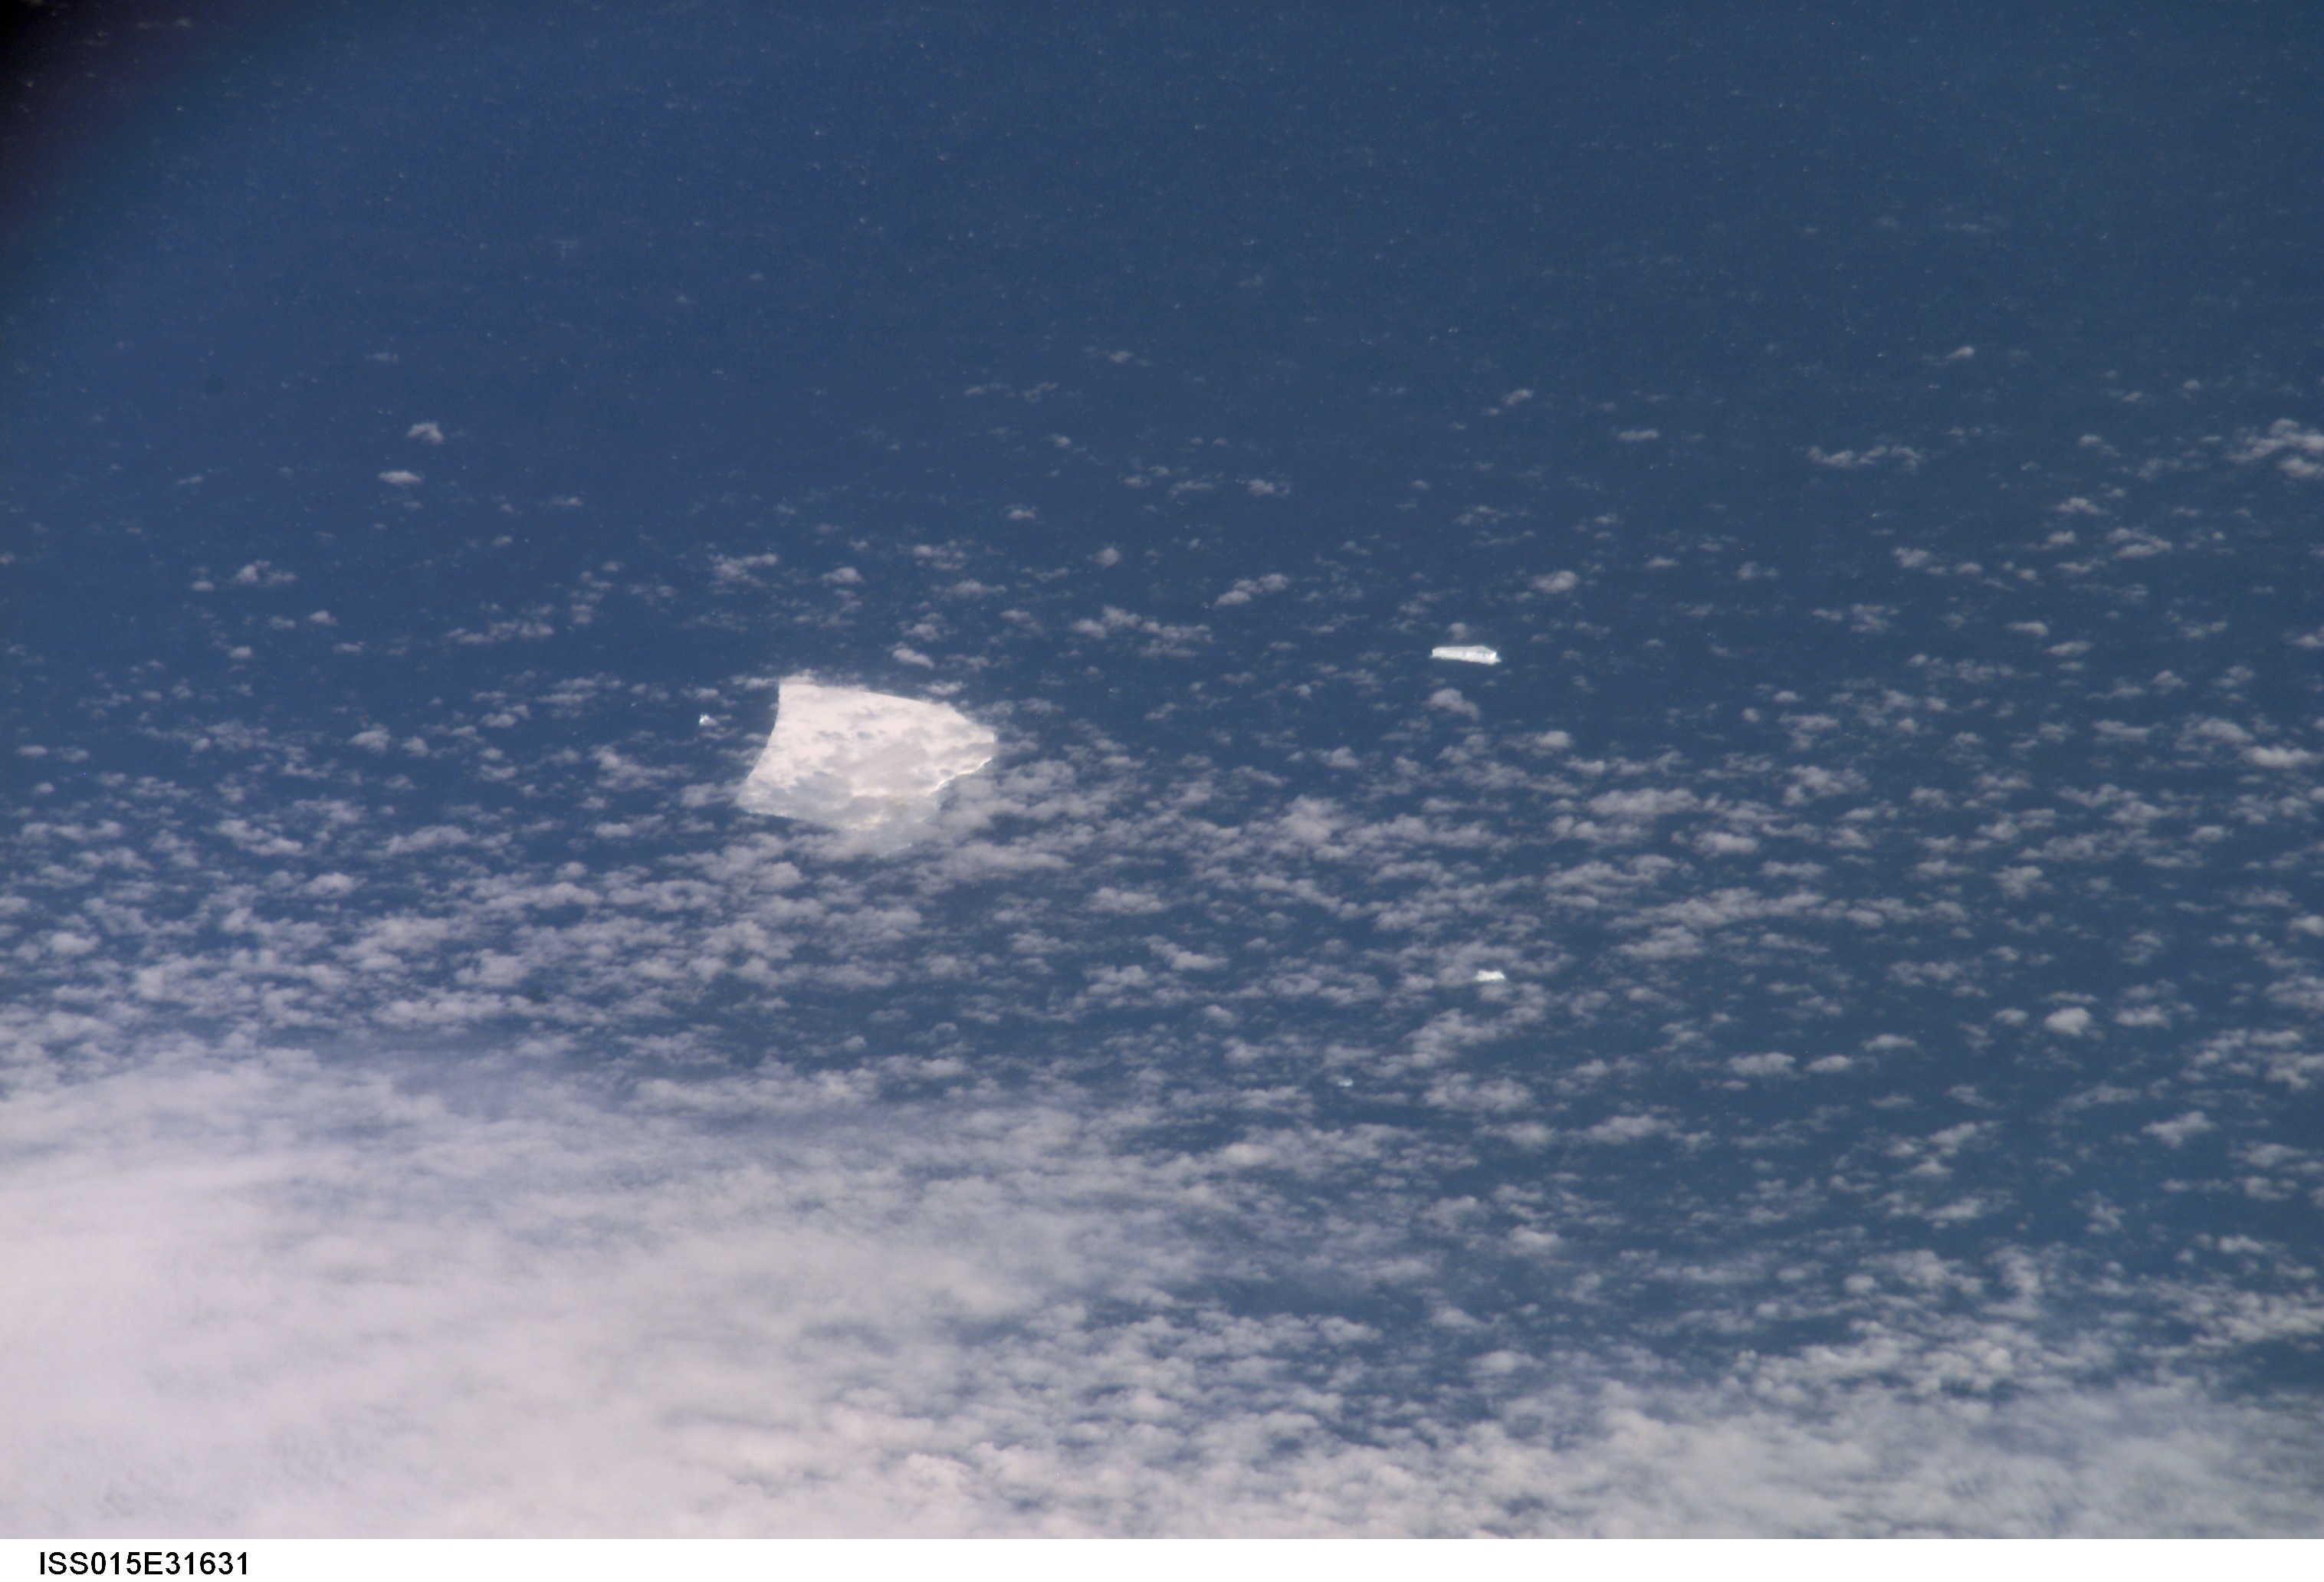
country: ATLANTIC OCEAN
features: ISOLATED ICEBERG, FRAGMENTS
